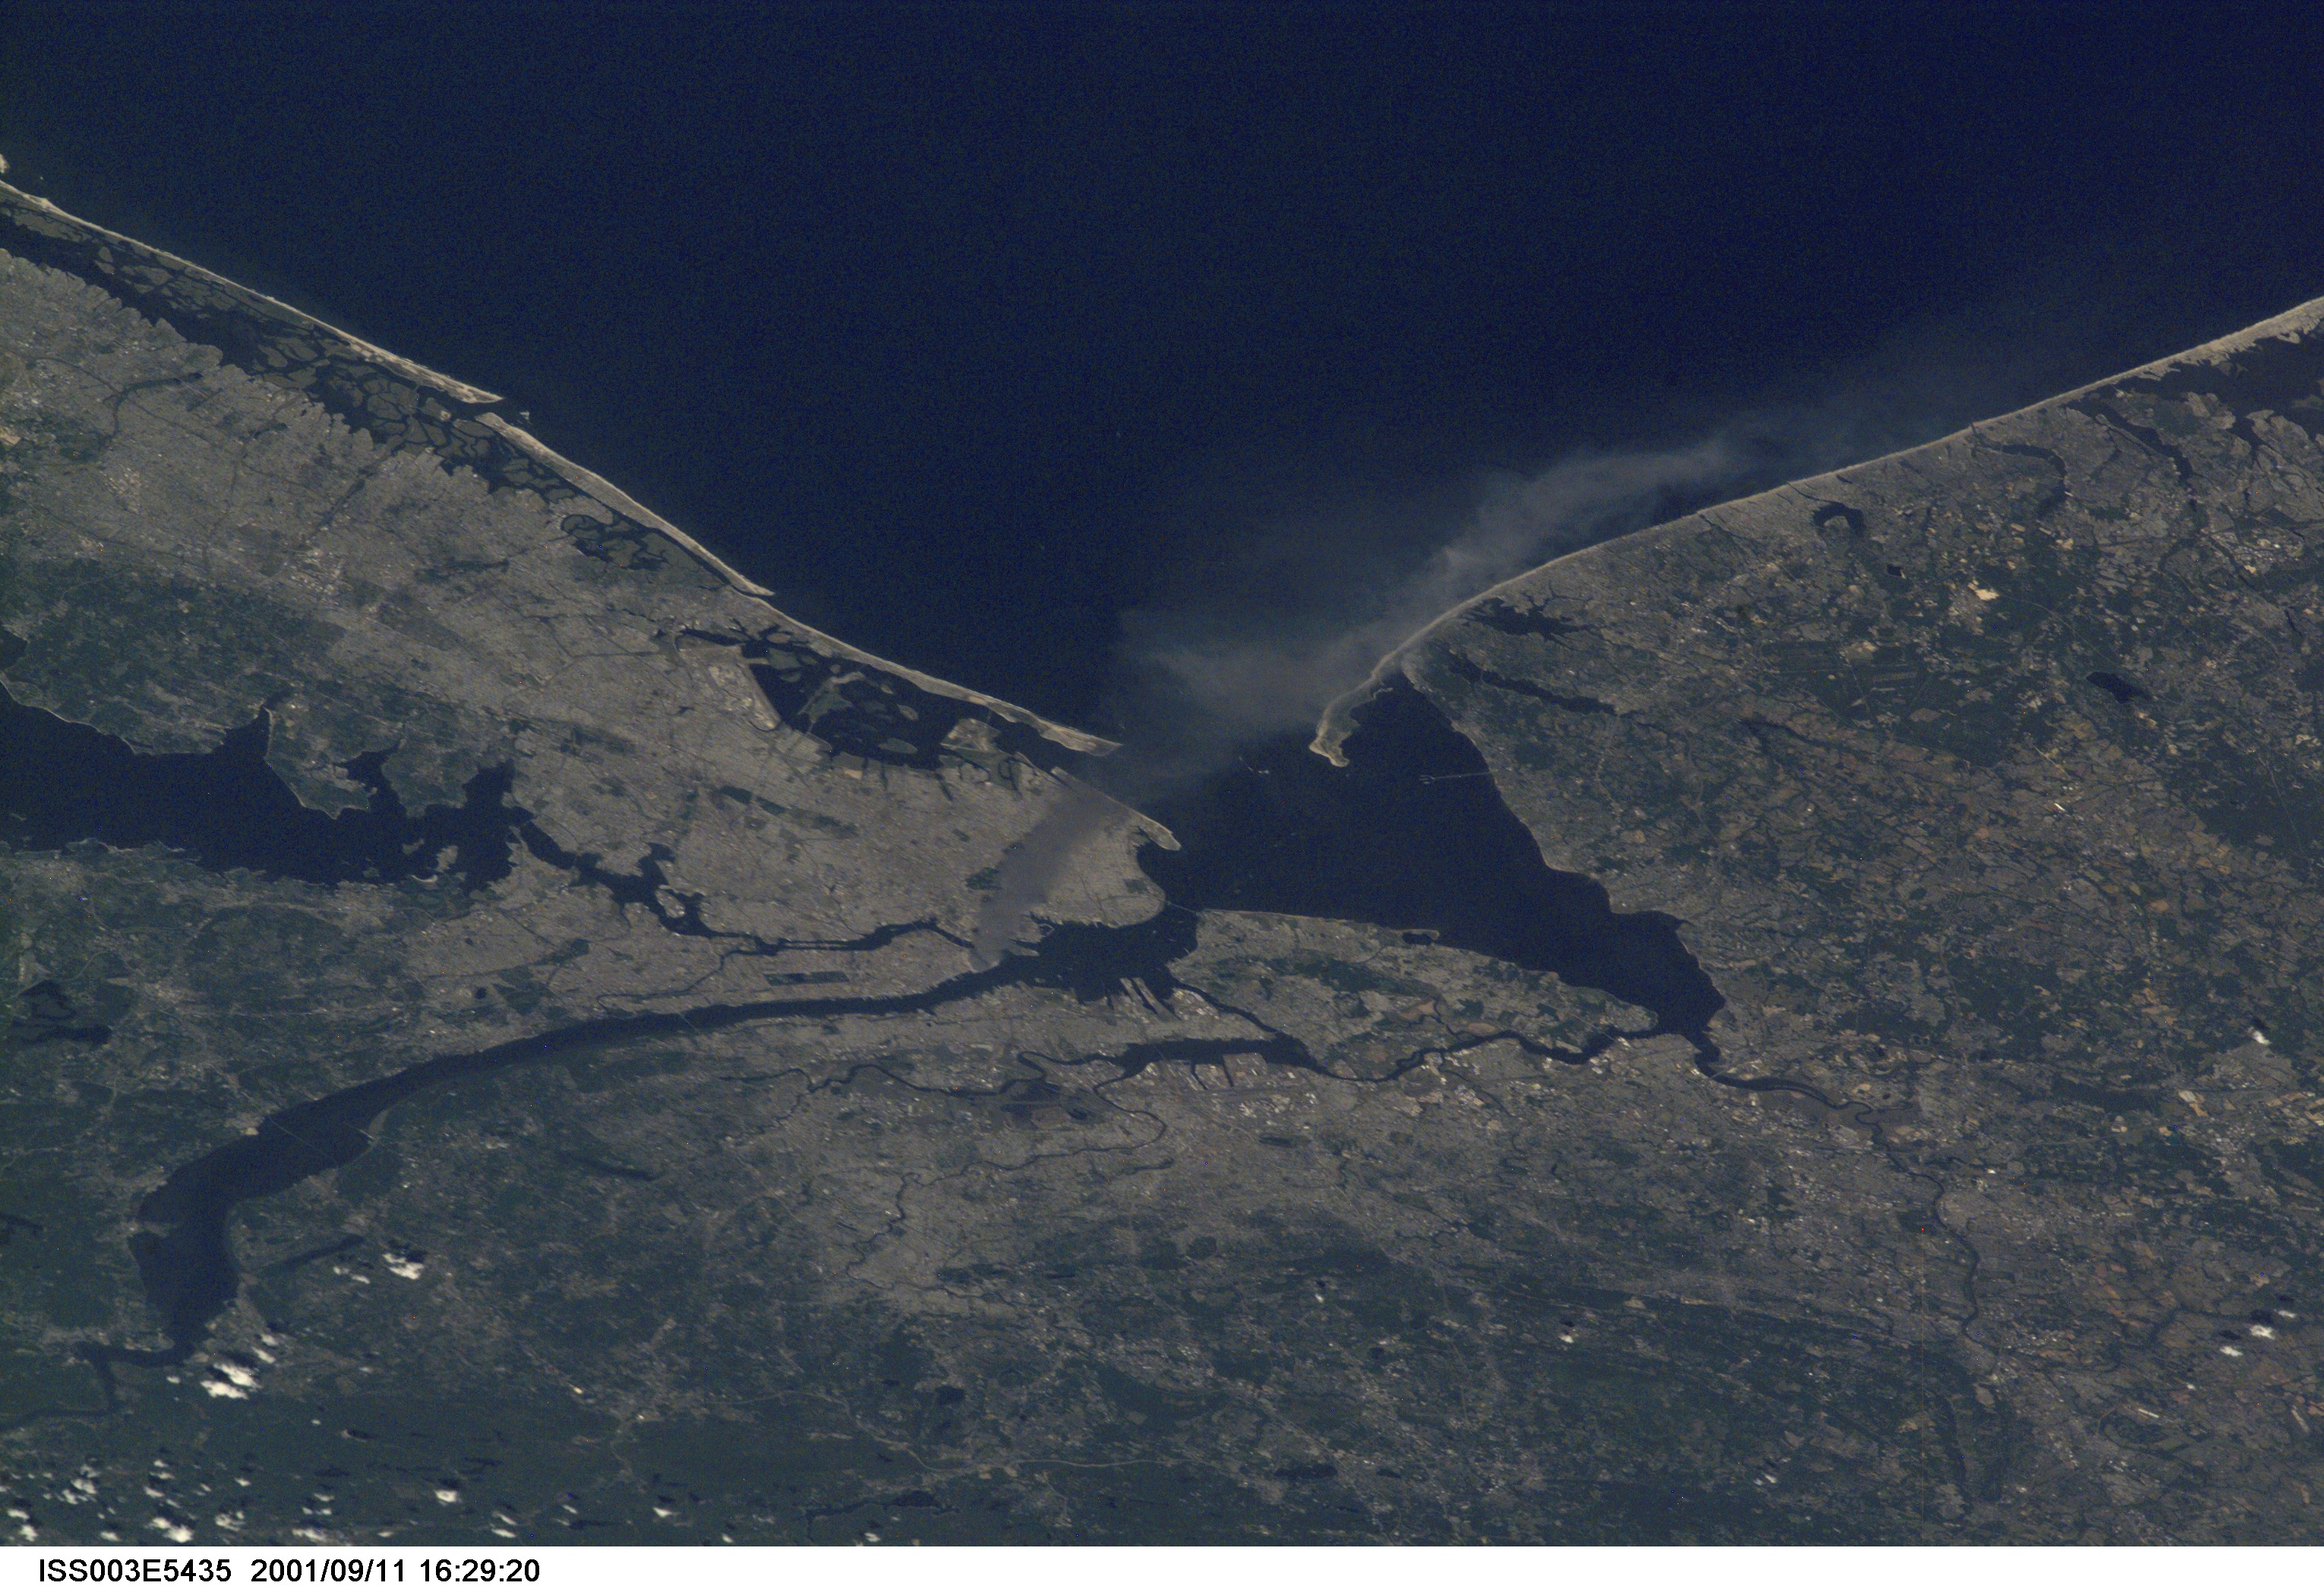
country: USA-NEW YORK
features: NEW YORK CITY, SMOKE
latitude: 40.5
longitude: -74.0
